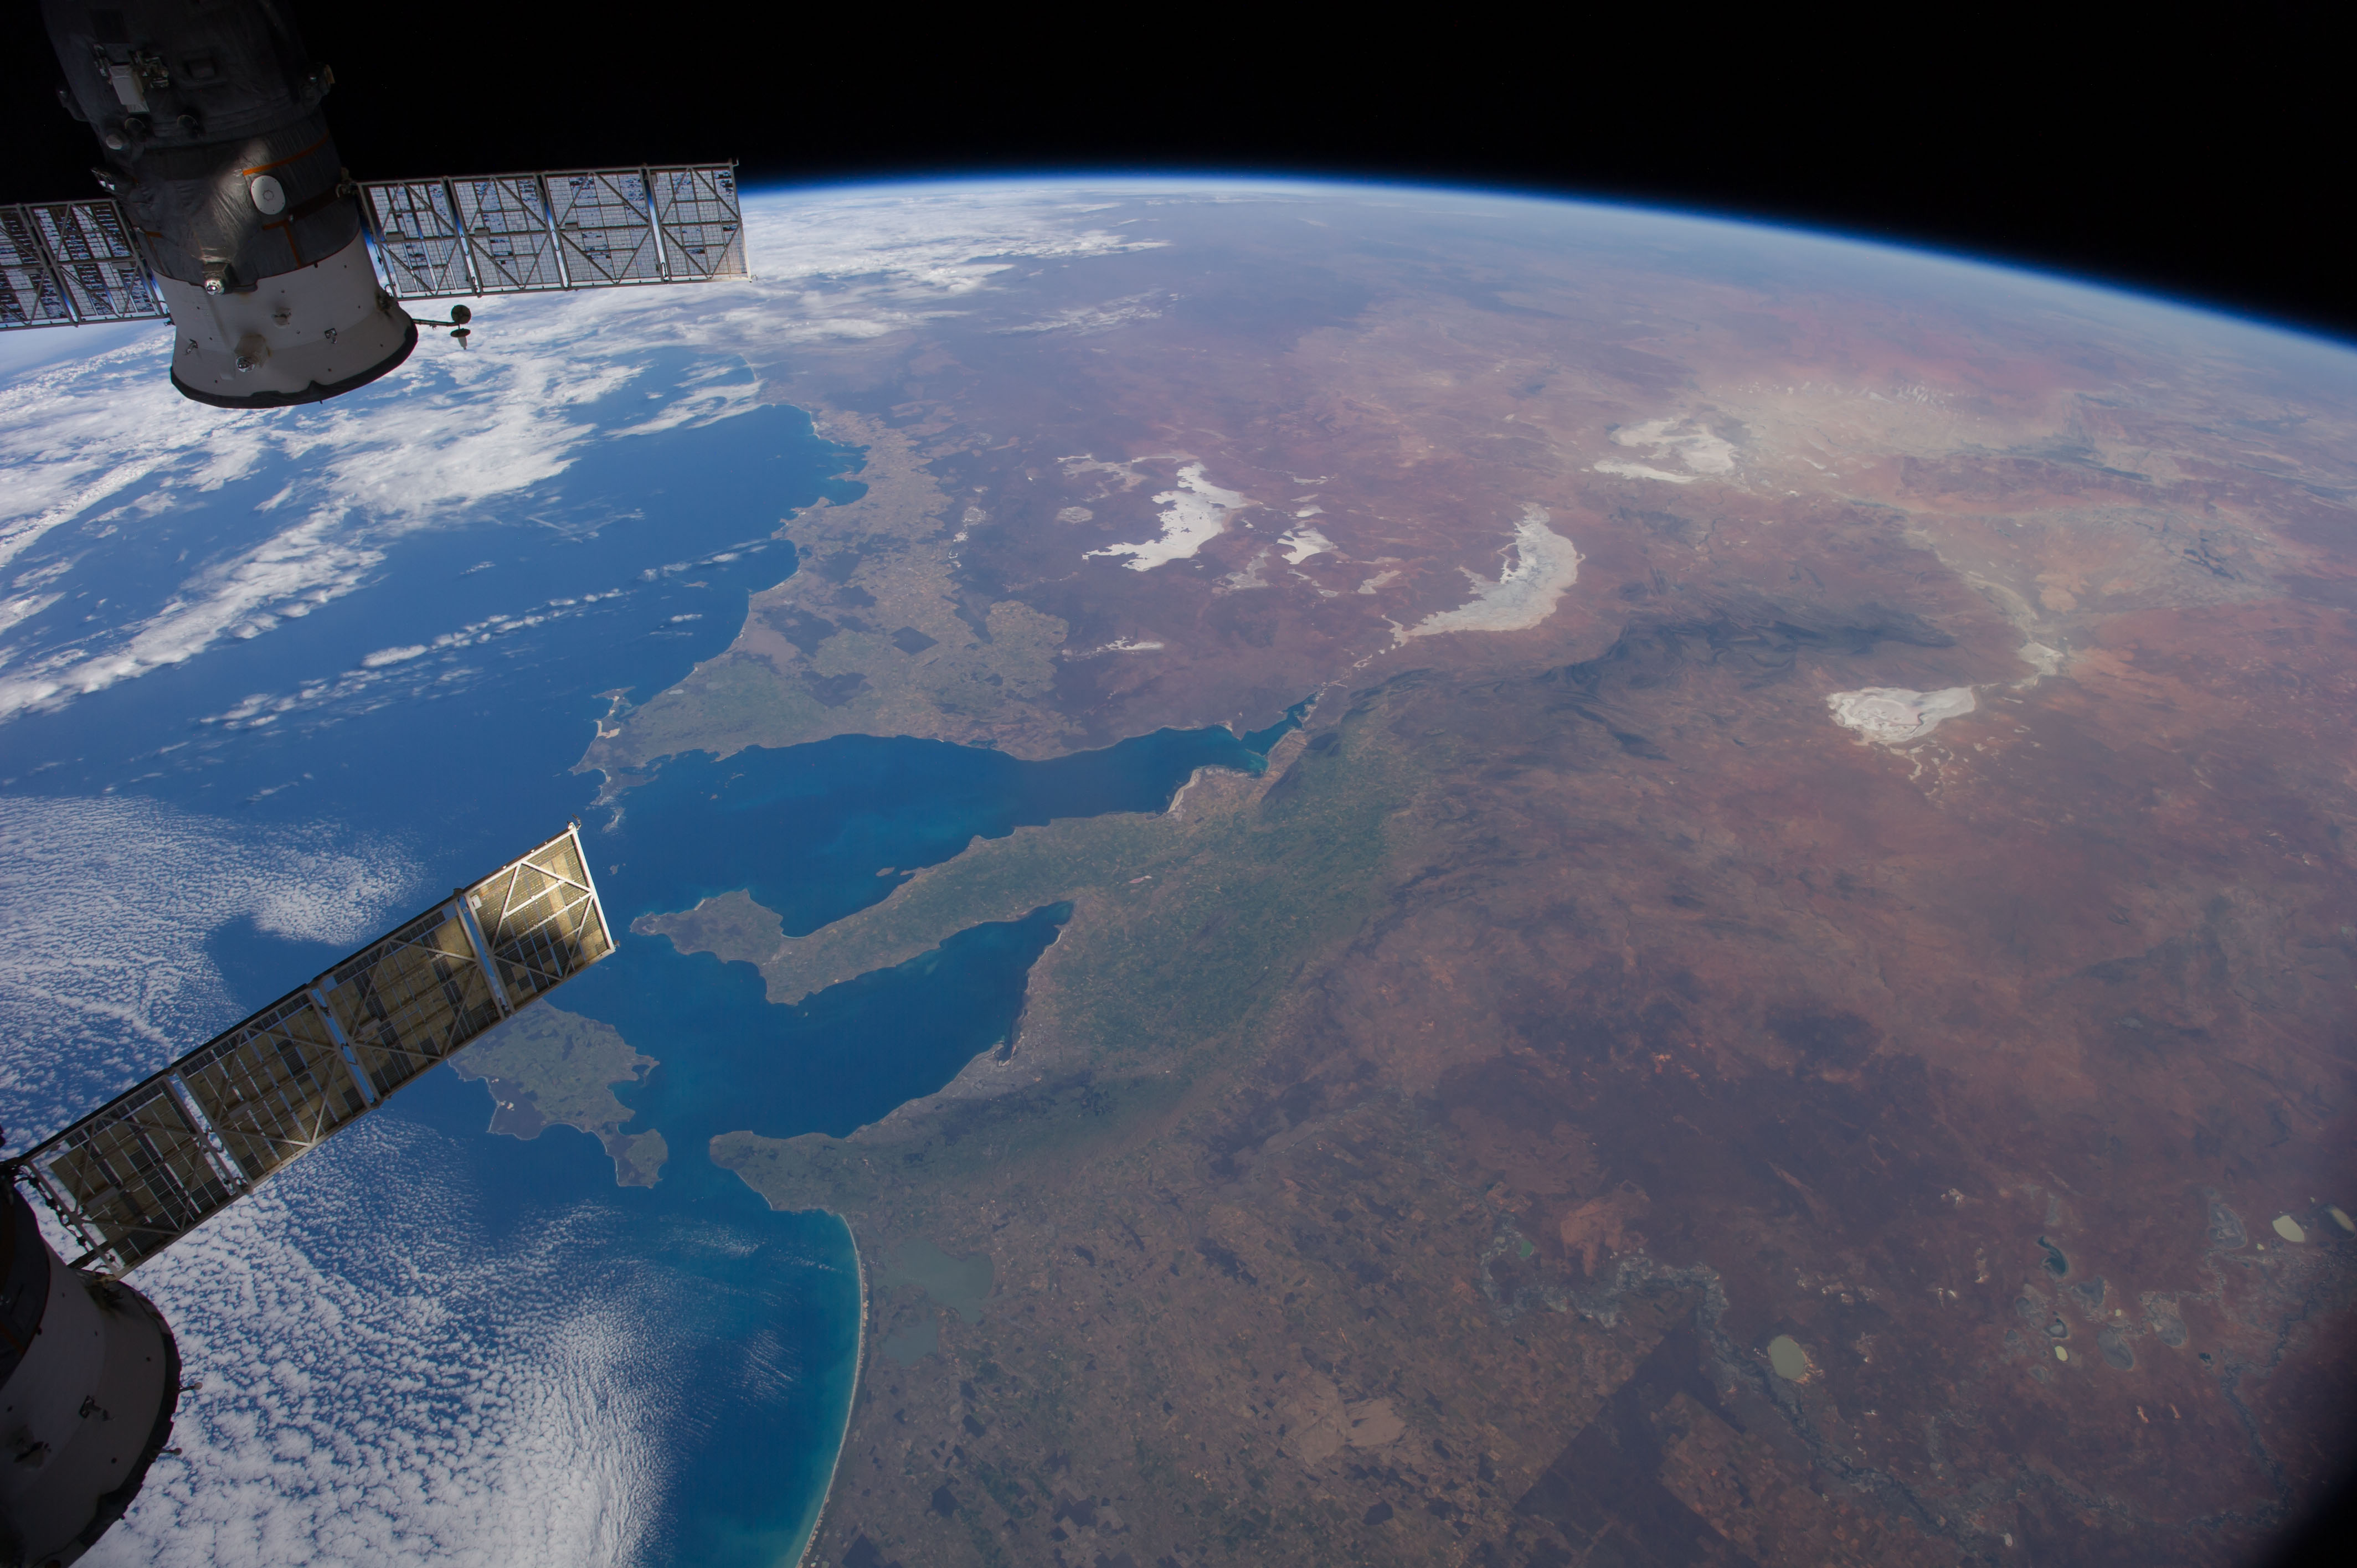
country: AUSTRALIA-SA
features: L. TORRENS, L. FROME, FLINDERS RA., L. GAIRDNER, L. EYRE, L. VICTORIA, L. ALEXANDRINA, L. ALBERT, SIMPSON DES., SPENCER G., G. ST VINCENT, INDIAN O., KANGAROO I., MURRAY R.
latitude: -33.5
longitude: 138.0
